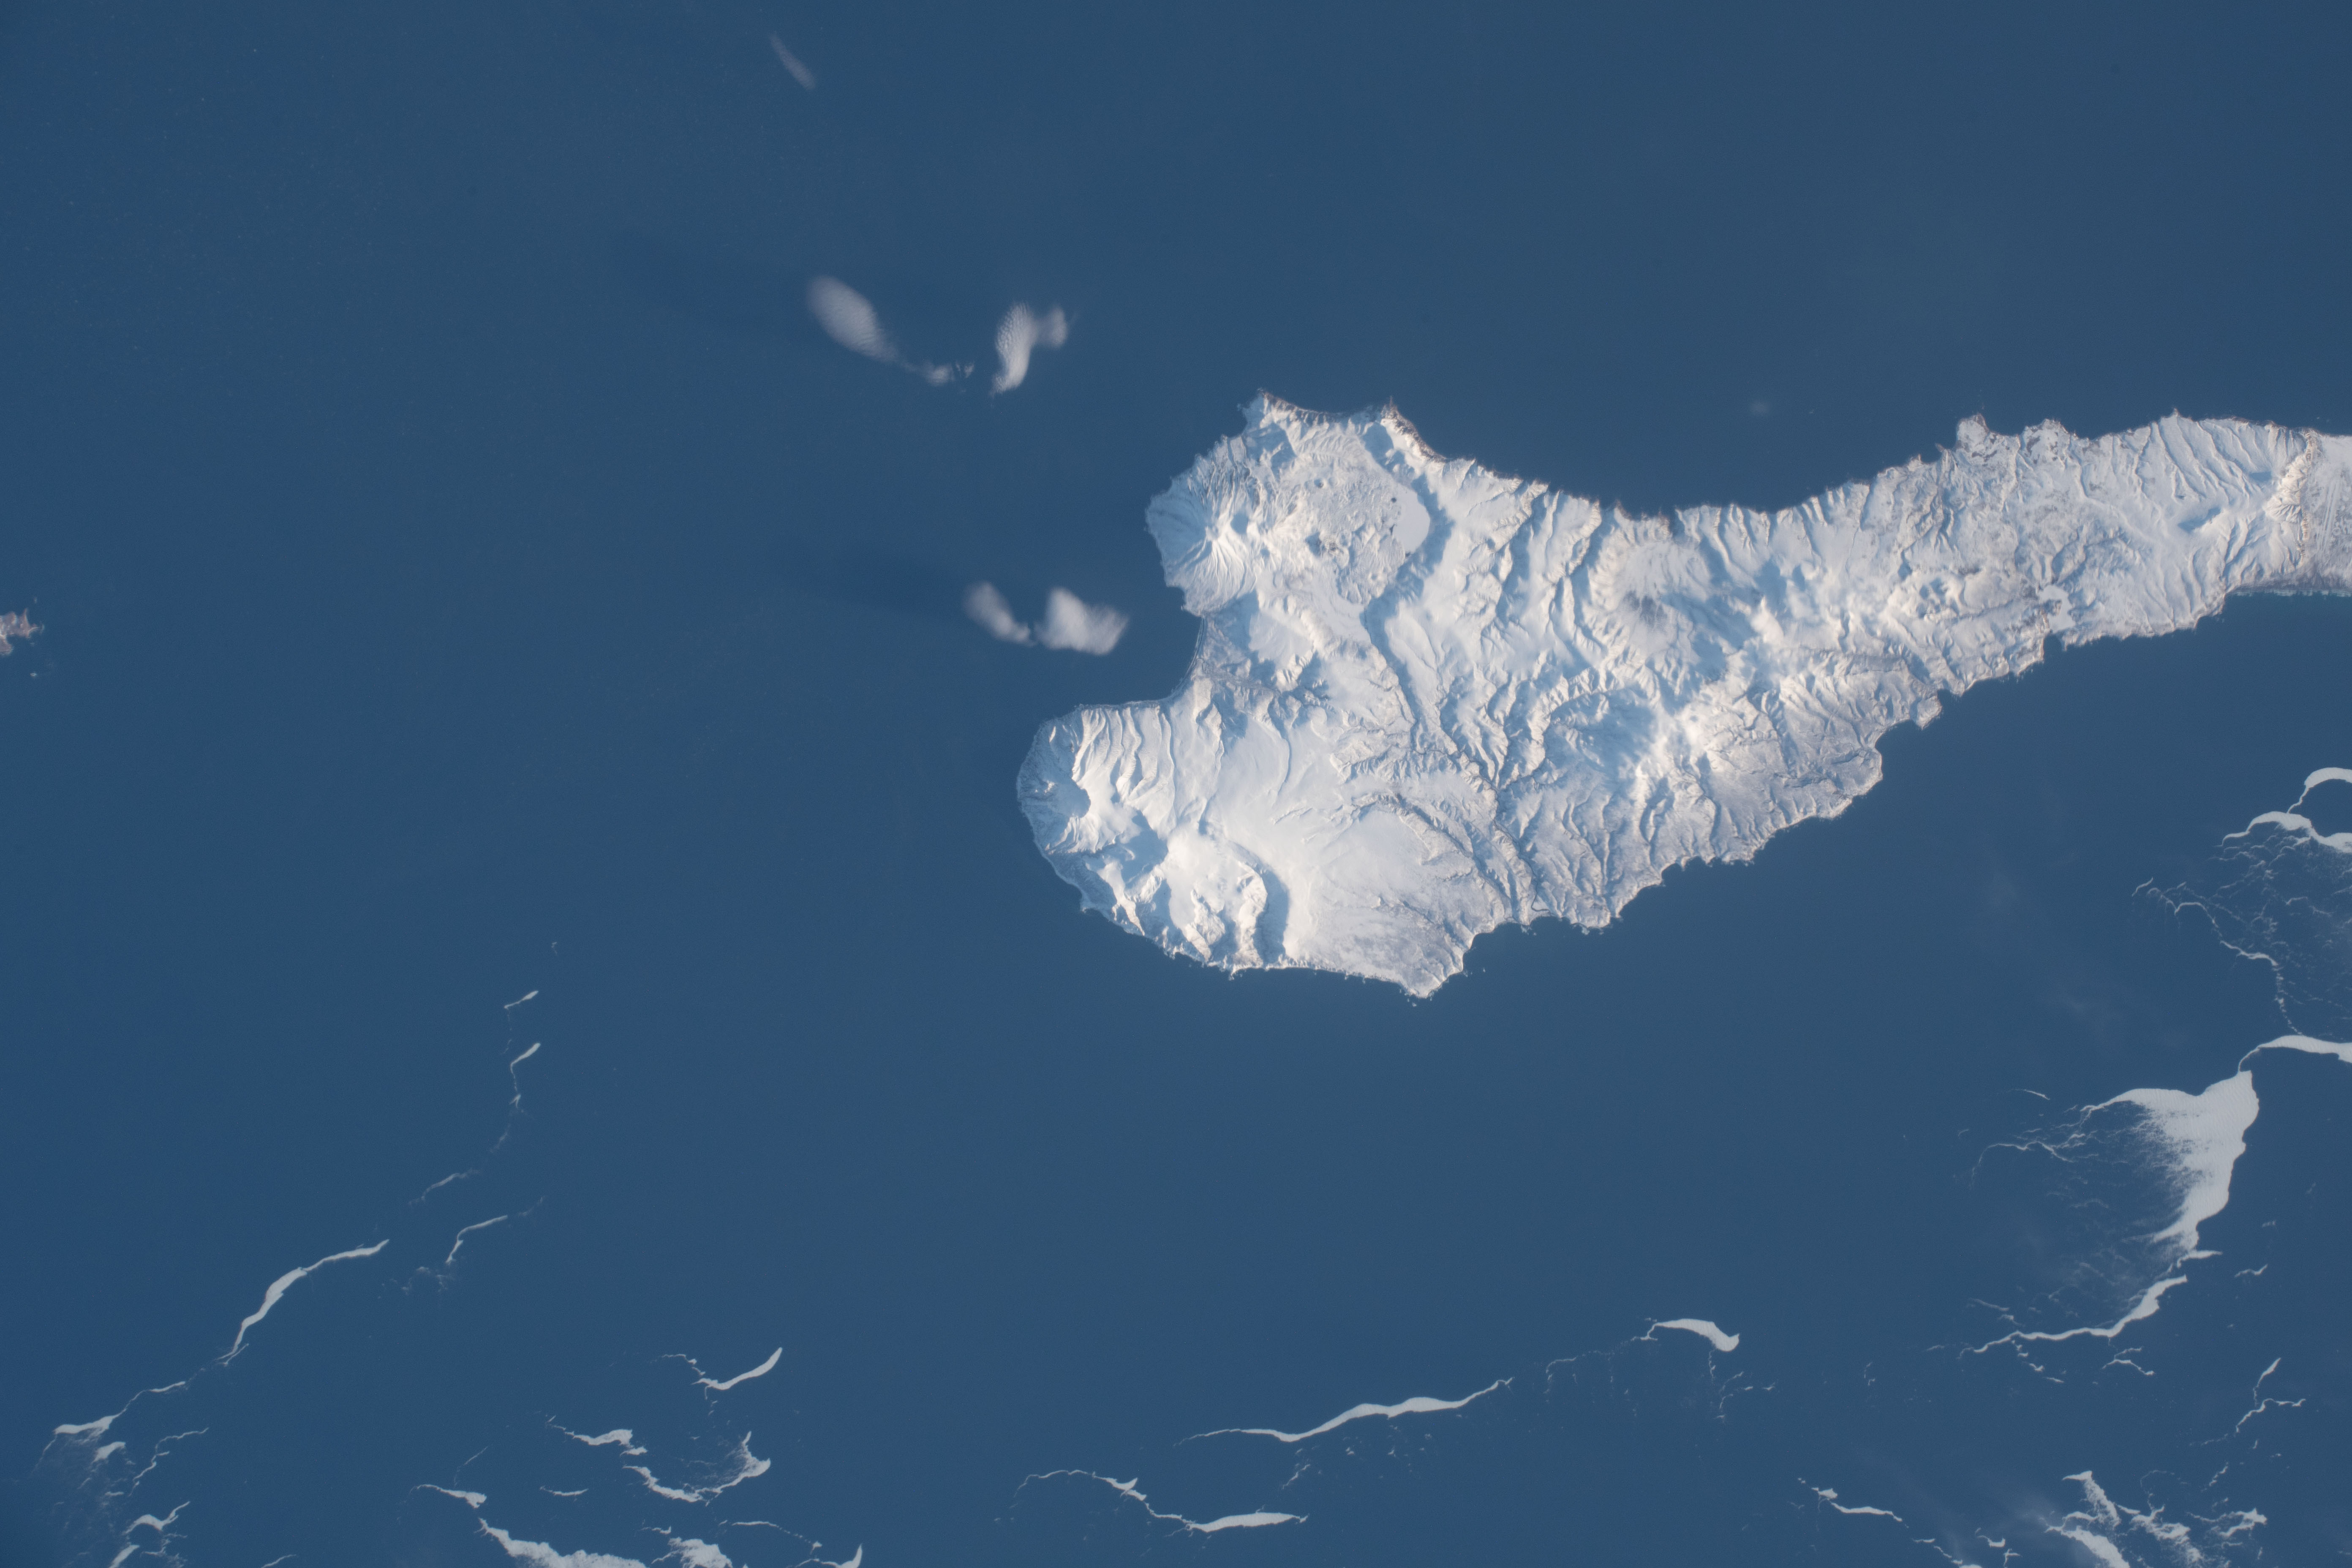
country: RUSSIAN FEDERATION
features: ITURUP ISLAND, PACIFIC OCEAN, PROSTOR BAY
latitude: 45.4
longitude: 148.7
